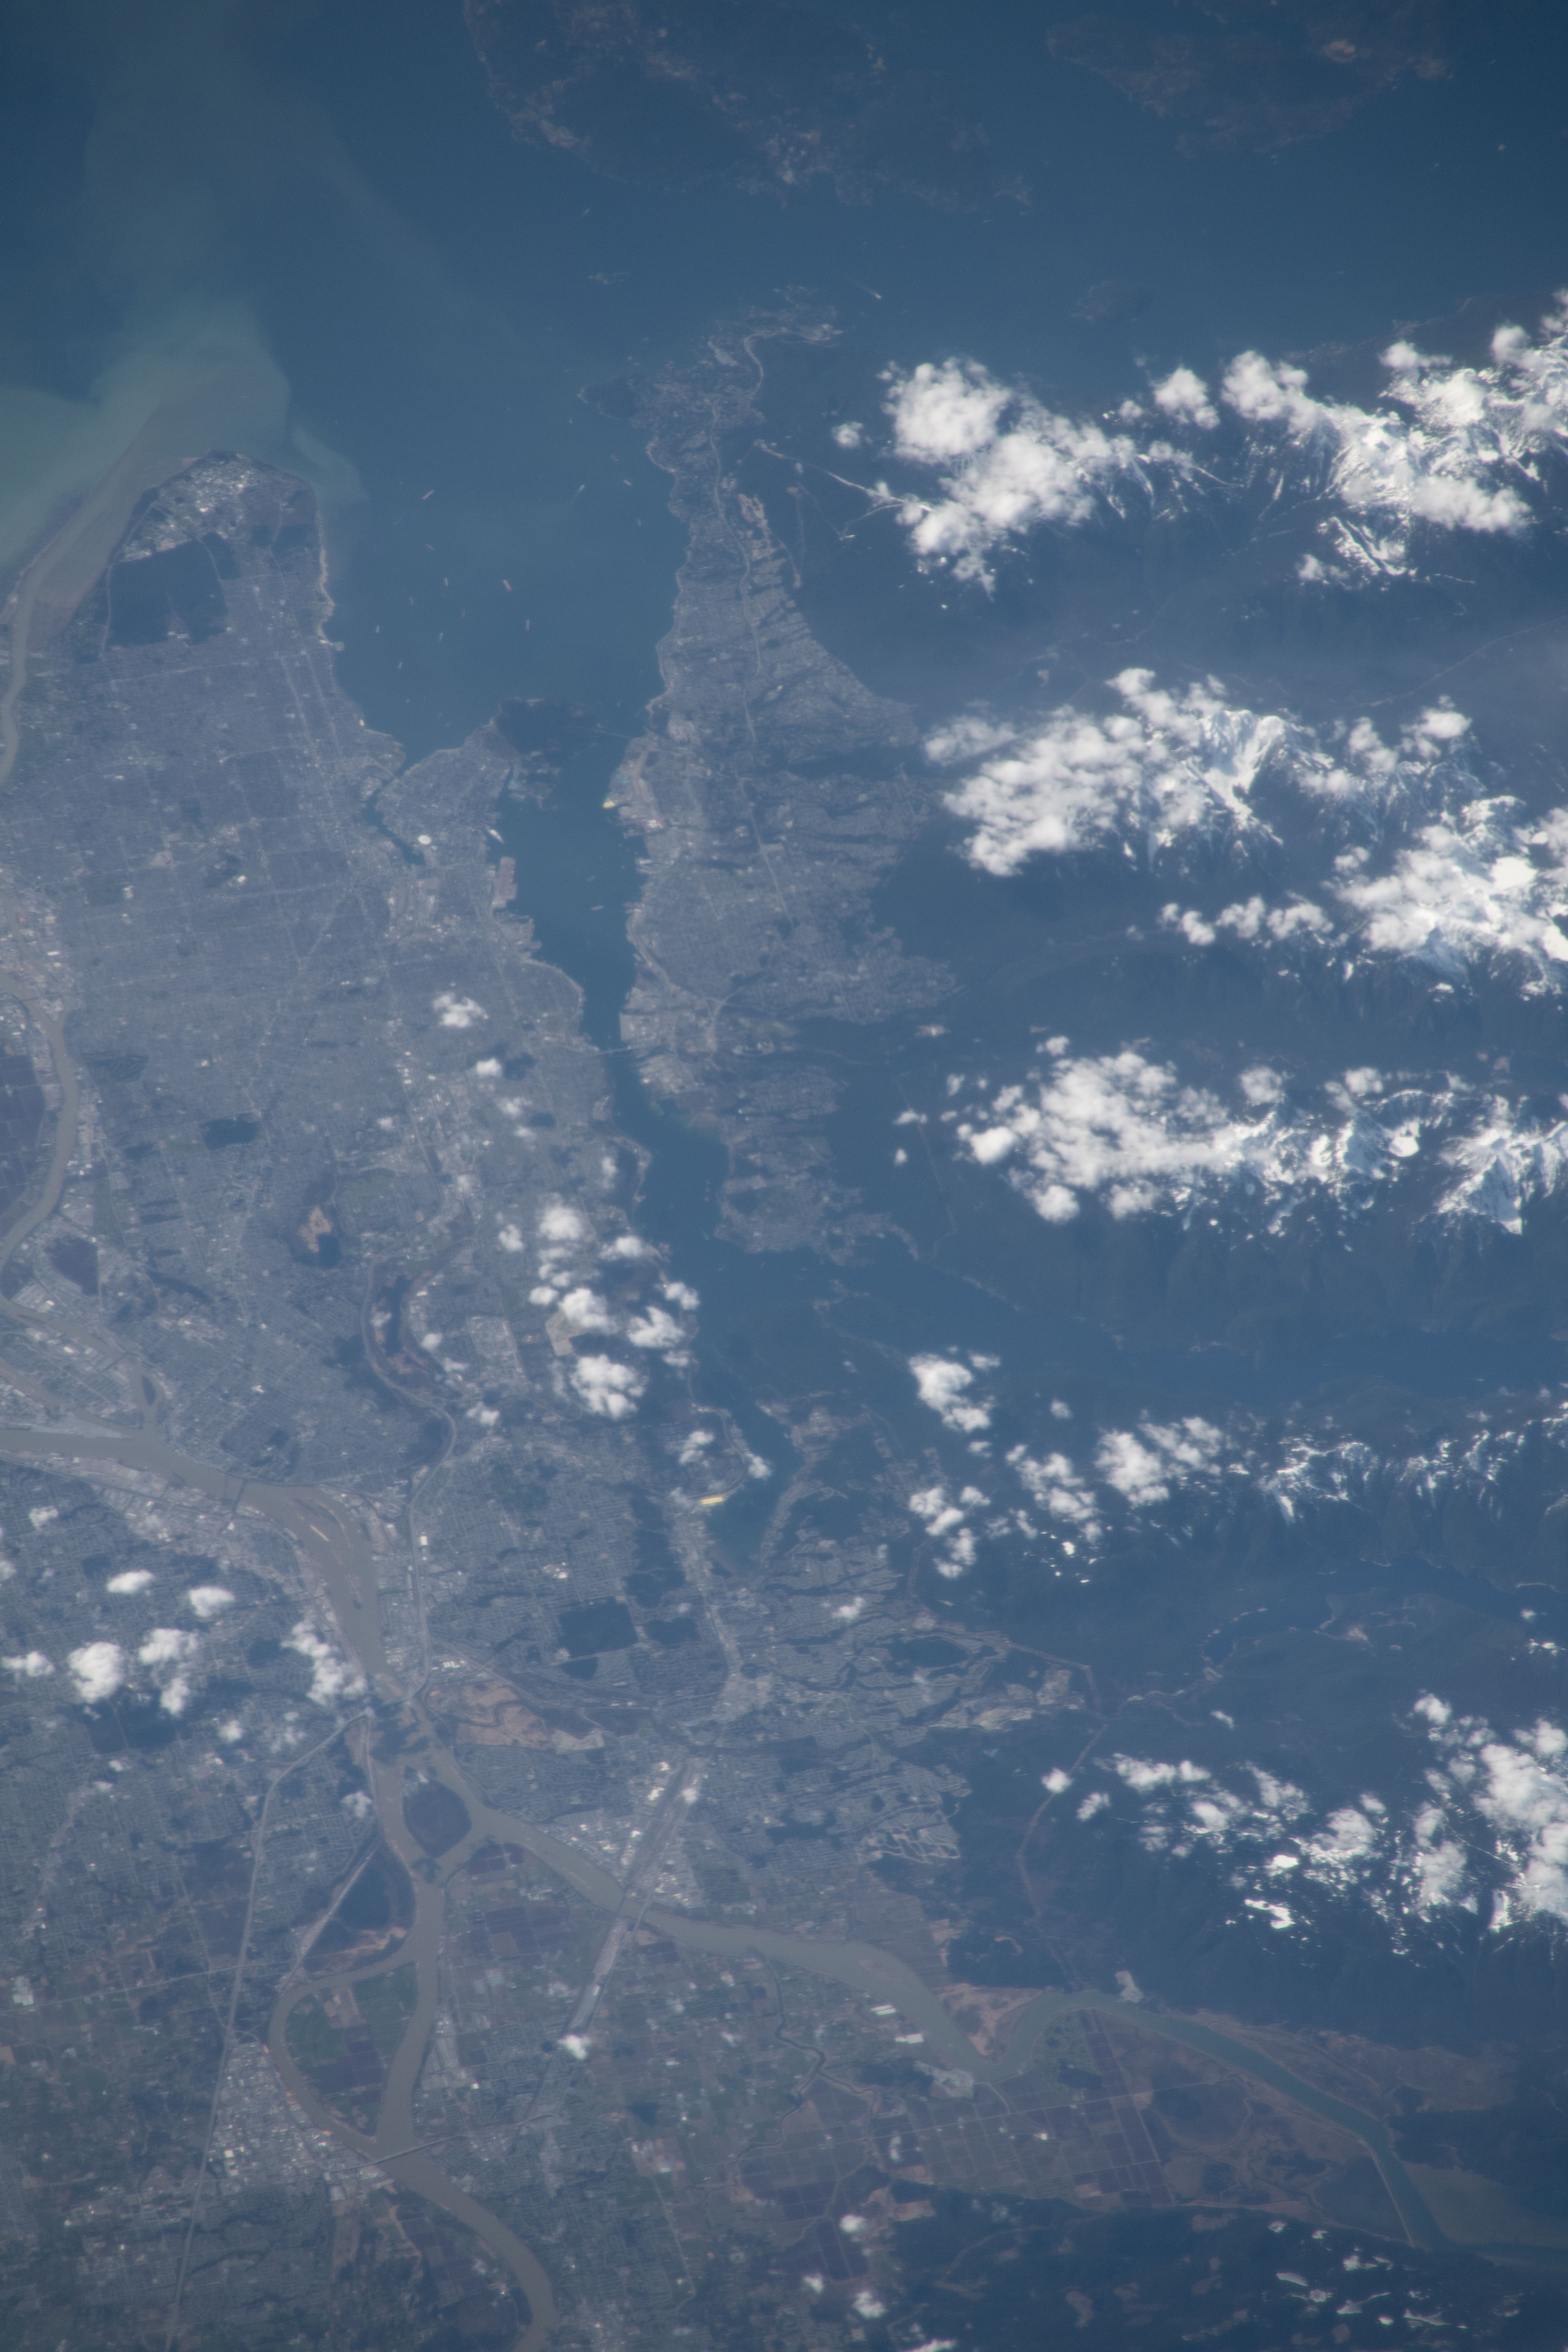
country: CANADA-BC
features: FRASER RIVER, VANCOUVER, BURRARD INLET, SEDIMENT
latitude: 49.4
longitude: -123.0
